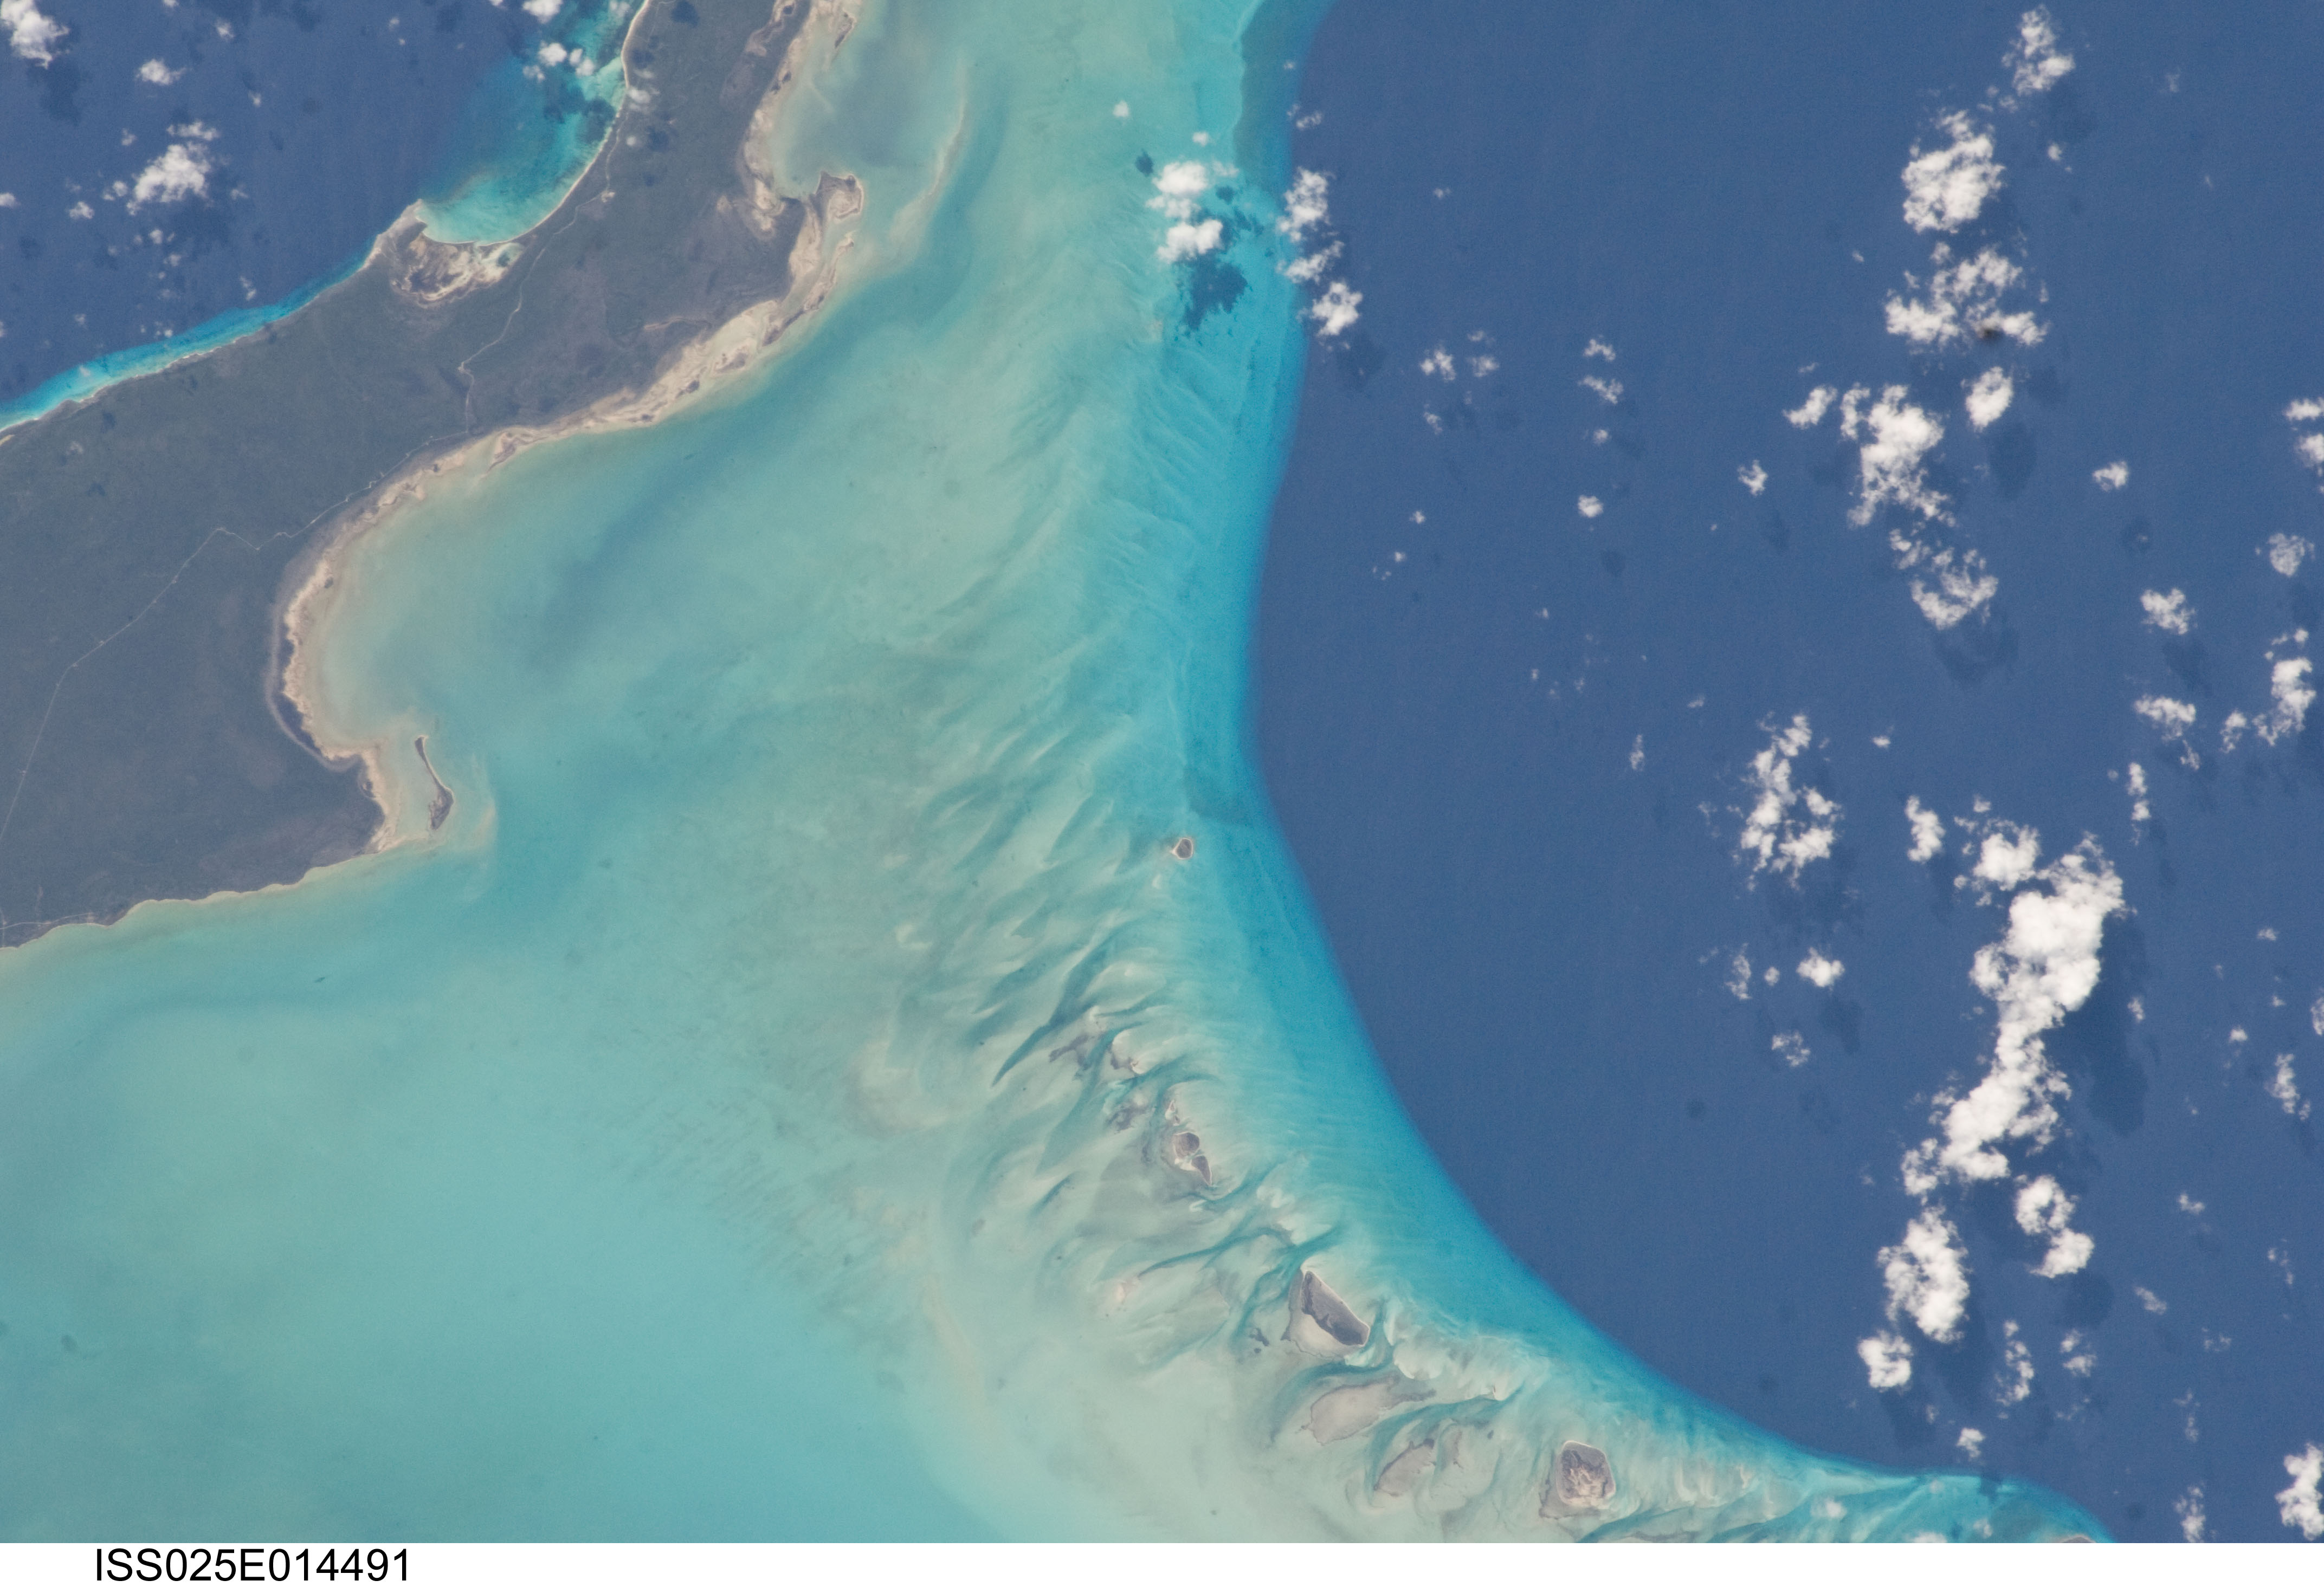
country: BAHAMAS
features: ACKLINS I., REEFS, SHOALS, ATLANTIC O., BIGHT OF ACKLINS
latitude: 22.4
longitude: -74.3
